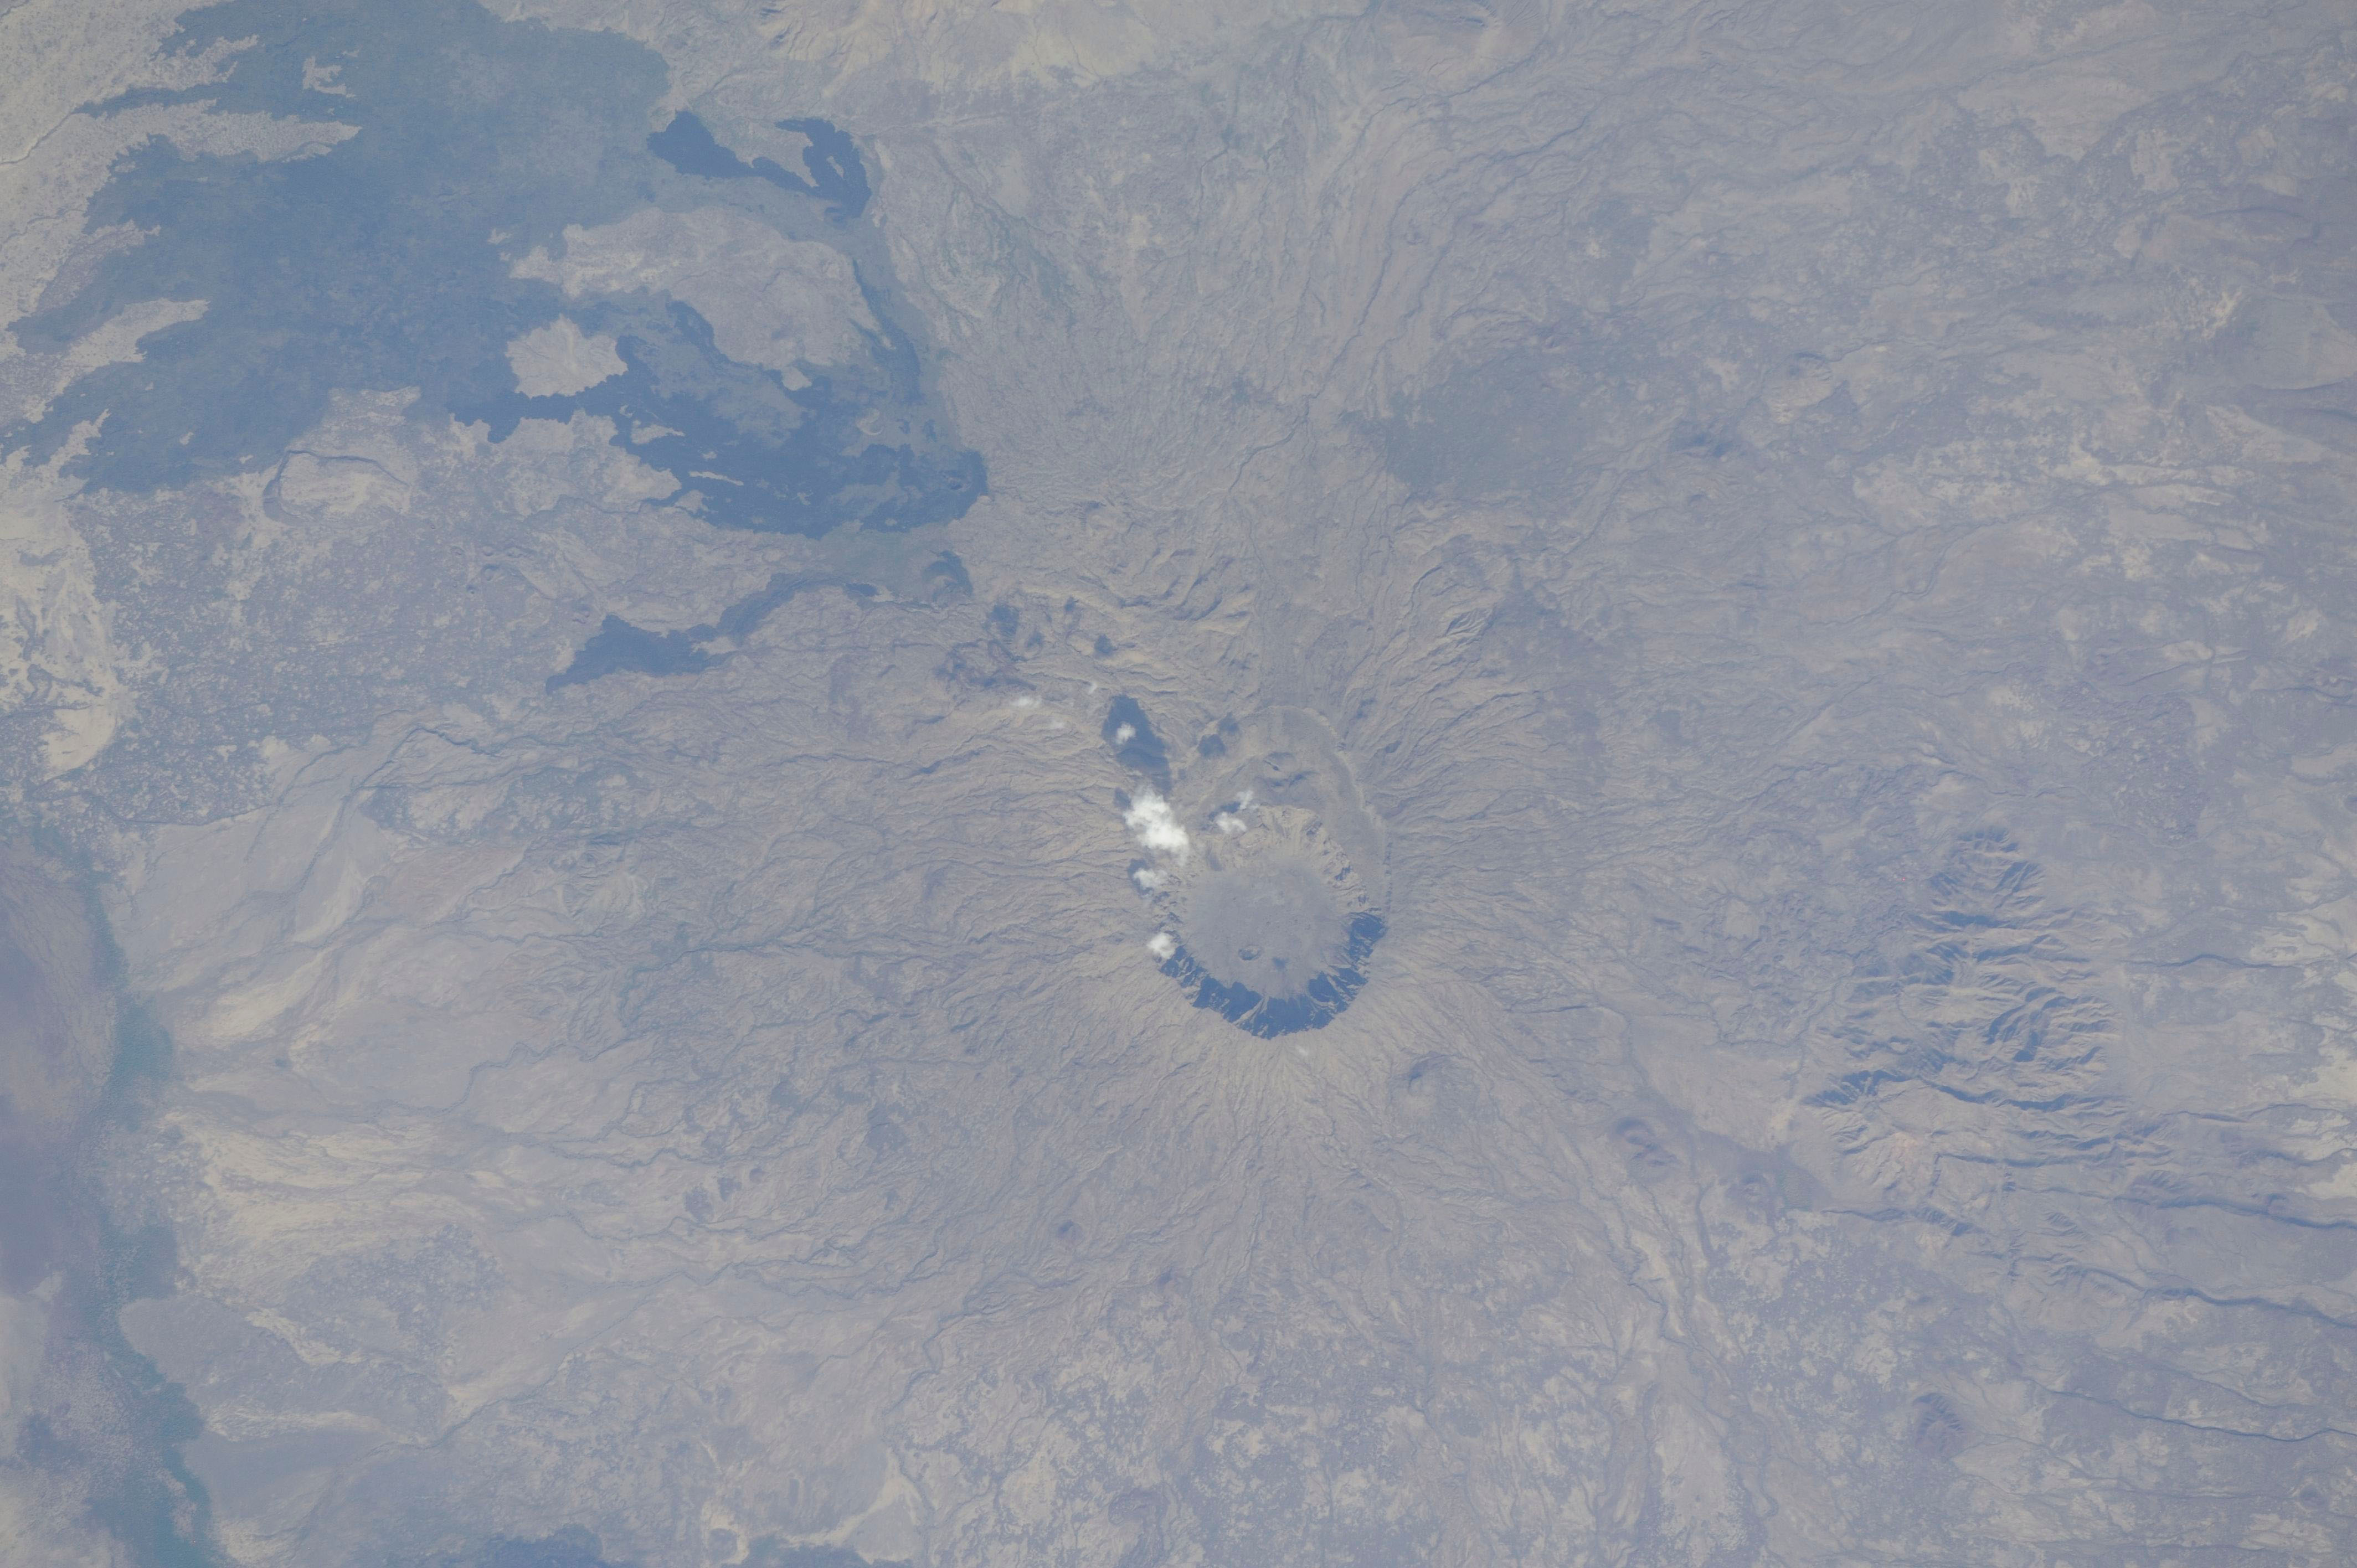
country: ETHIOPIA
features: ADWA VOLCANO, DESERT, VEGETATION
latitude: 10.1
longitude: 40.8
